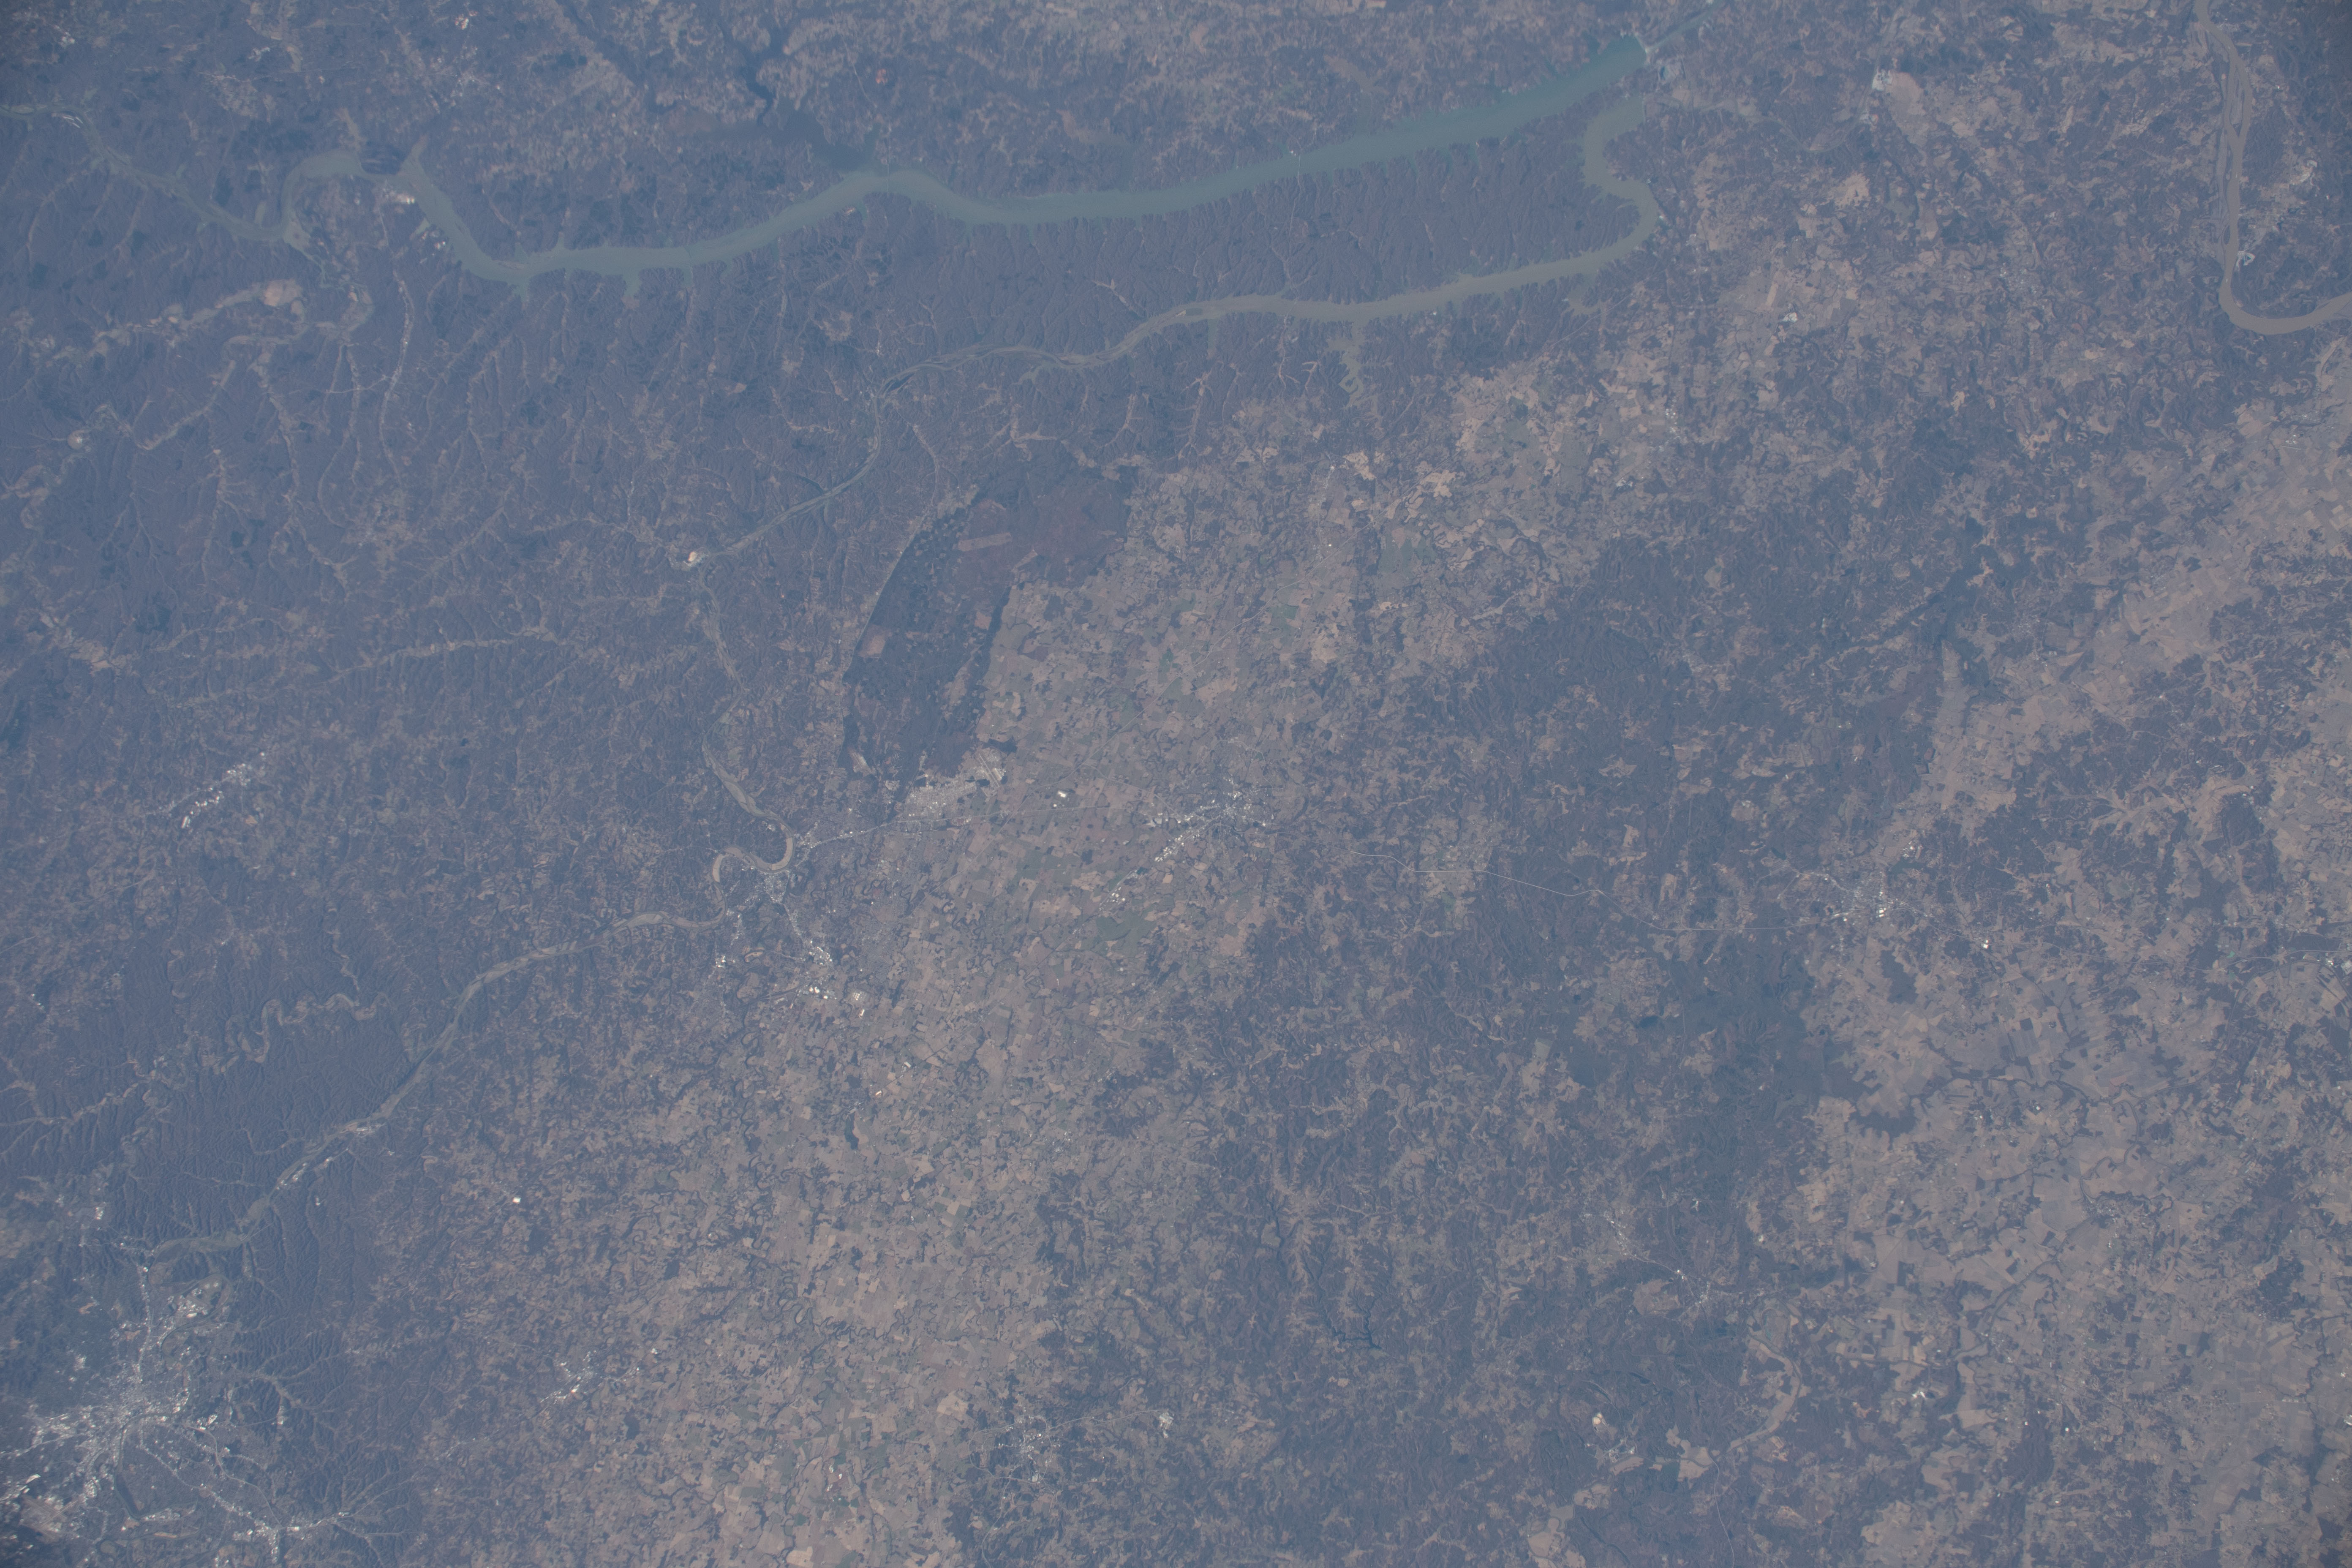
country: USA-KENTUCKY
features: FORT CAMPBELL, CUMBERLAND RIVER, HOPKINSVILLE, KENTUCKY, CLARKSVILLE, TENNESSEE
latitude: 36.8
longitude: -87.5
